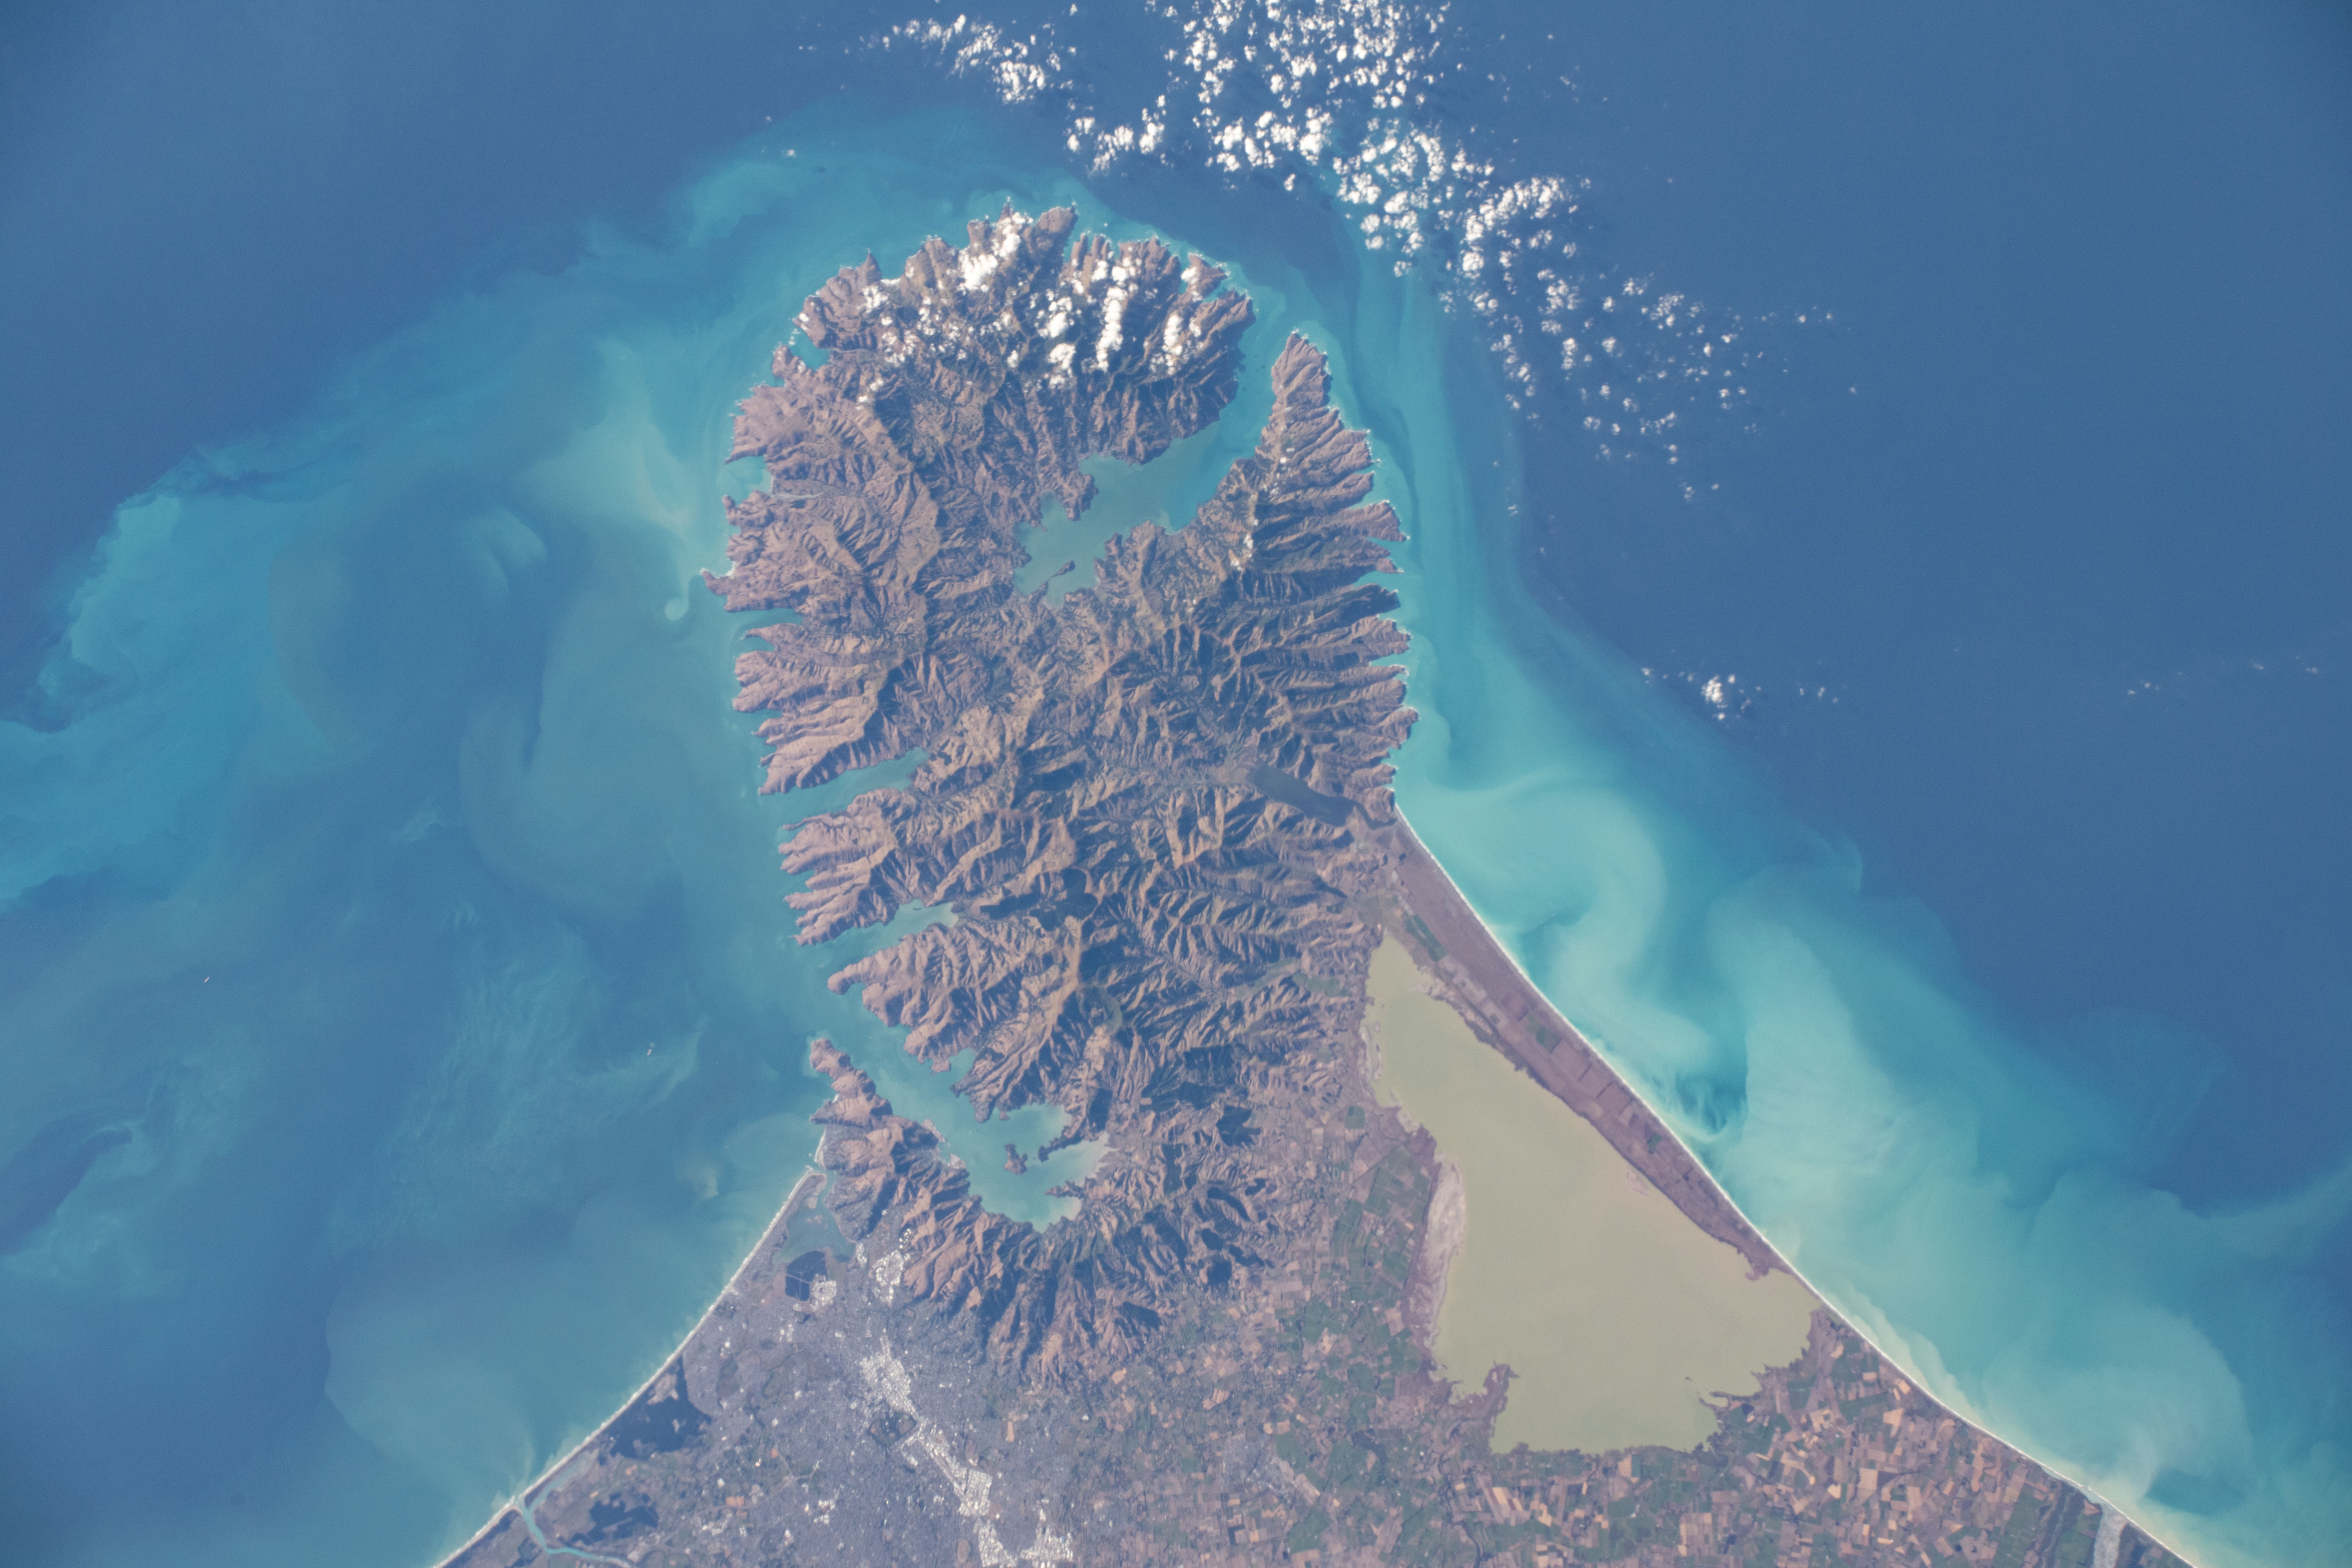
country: NEW ZEALAND-SI
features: SEDIMENT, BANKS PENINSULA, CHRISTCHURCH, LAKE ELLESMERE
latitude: -43.8
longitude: 172.7
